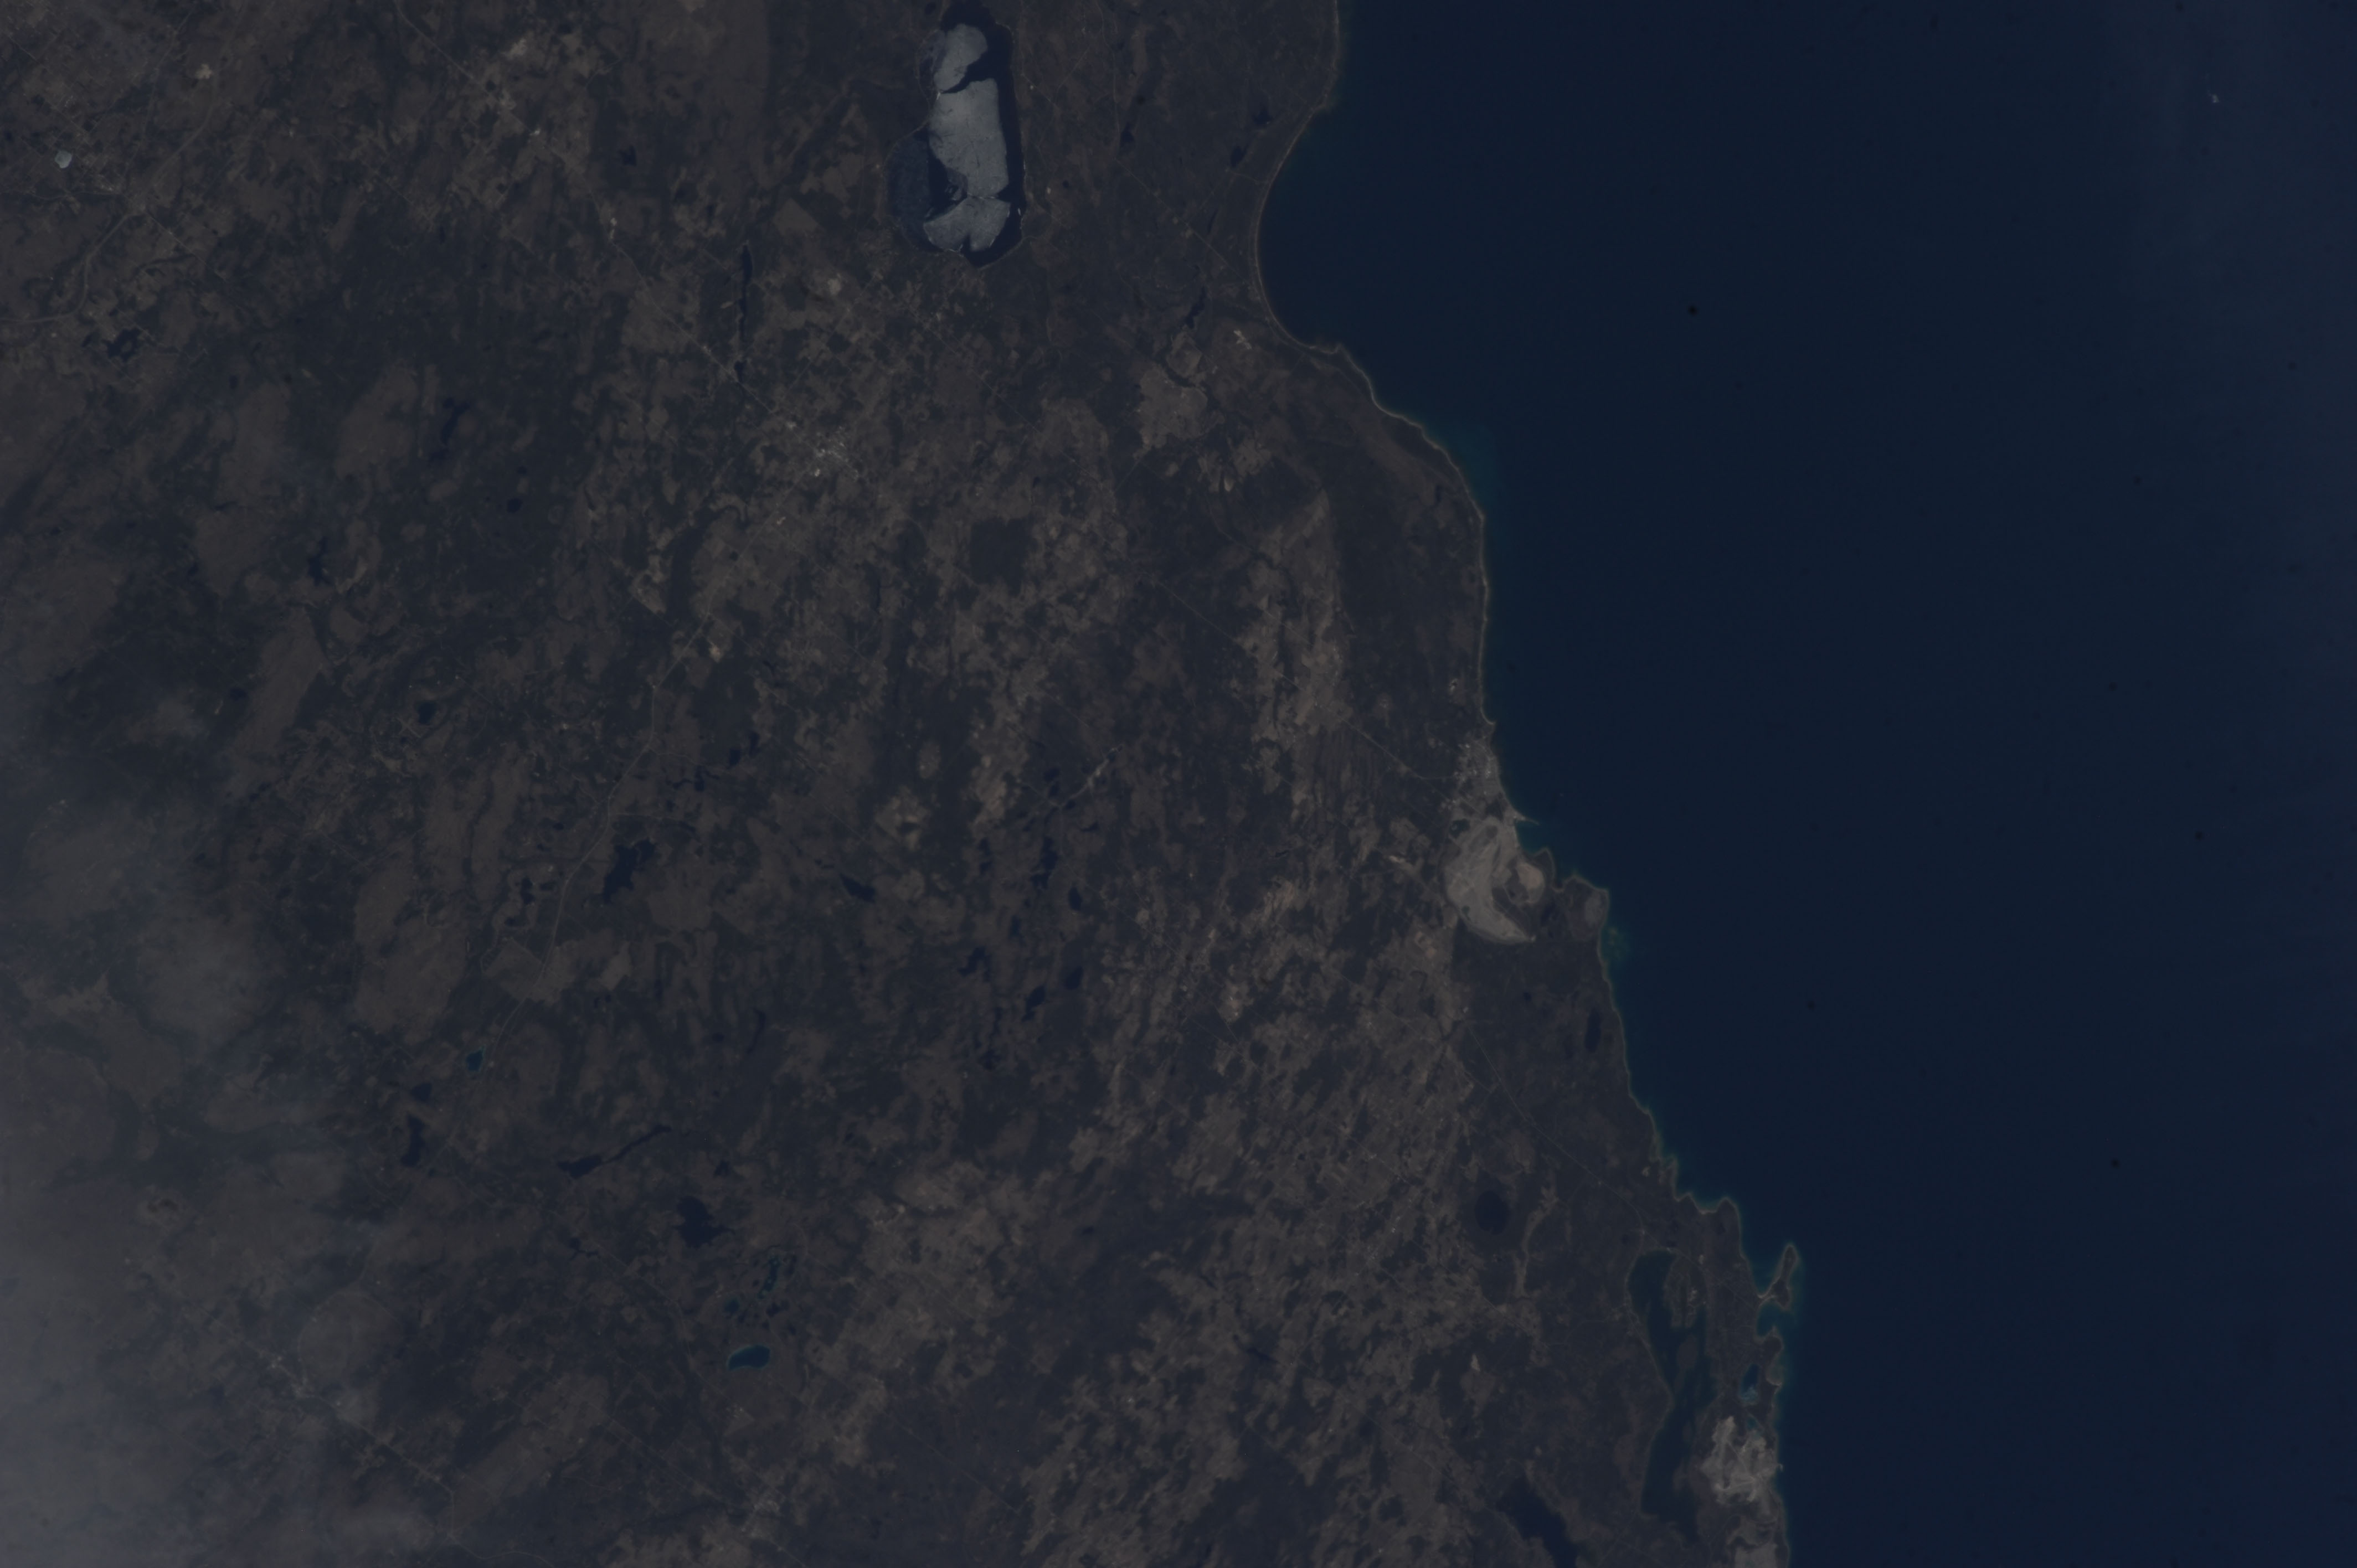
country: USA-MICHIGAN
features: ROGERS CITY, BLACK LAKE, LAKE HURON, FARMLAND
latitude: 45.4
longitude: -83.9
